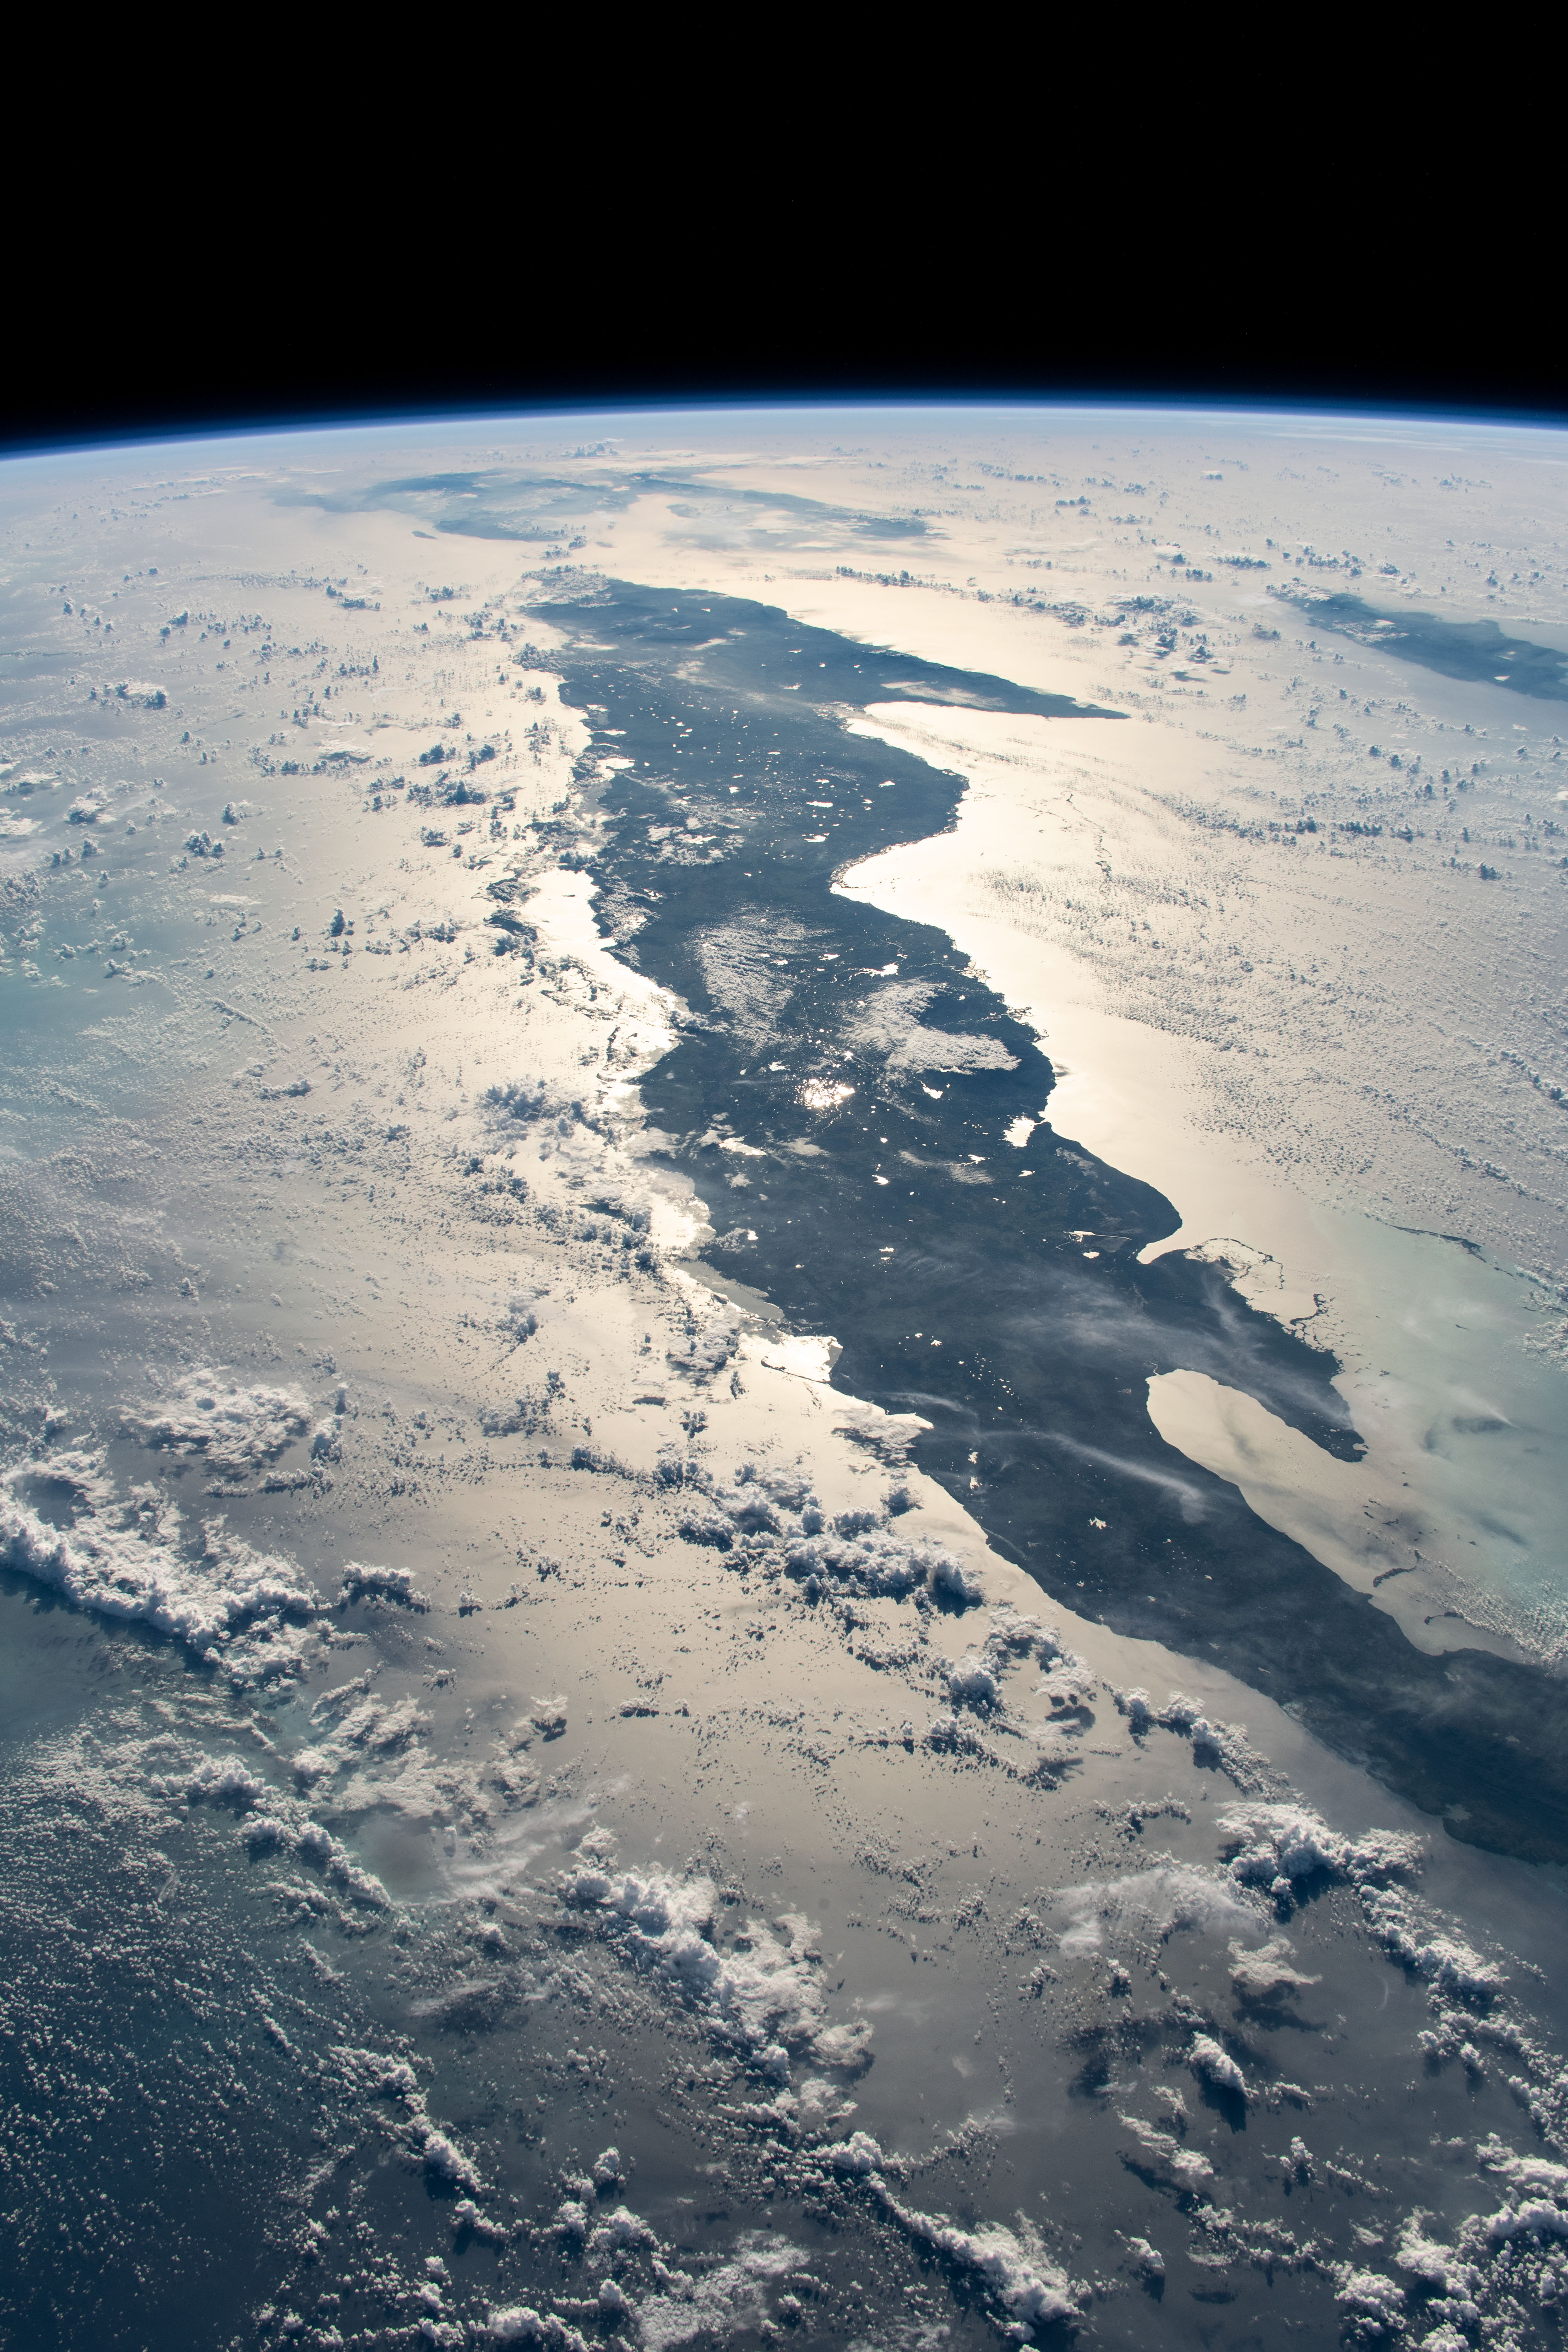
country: CUBA
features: CUBA
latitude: 22.5
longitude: -80.5
